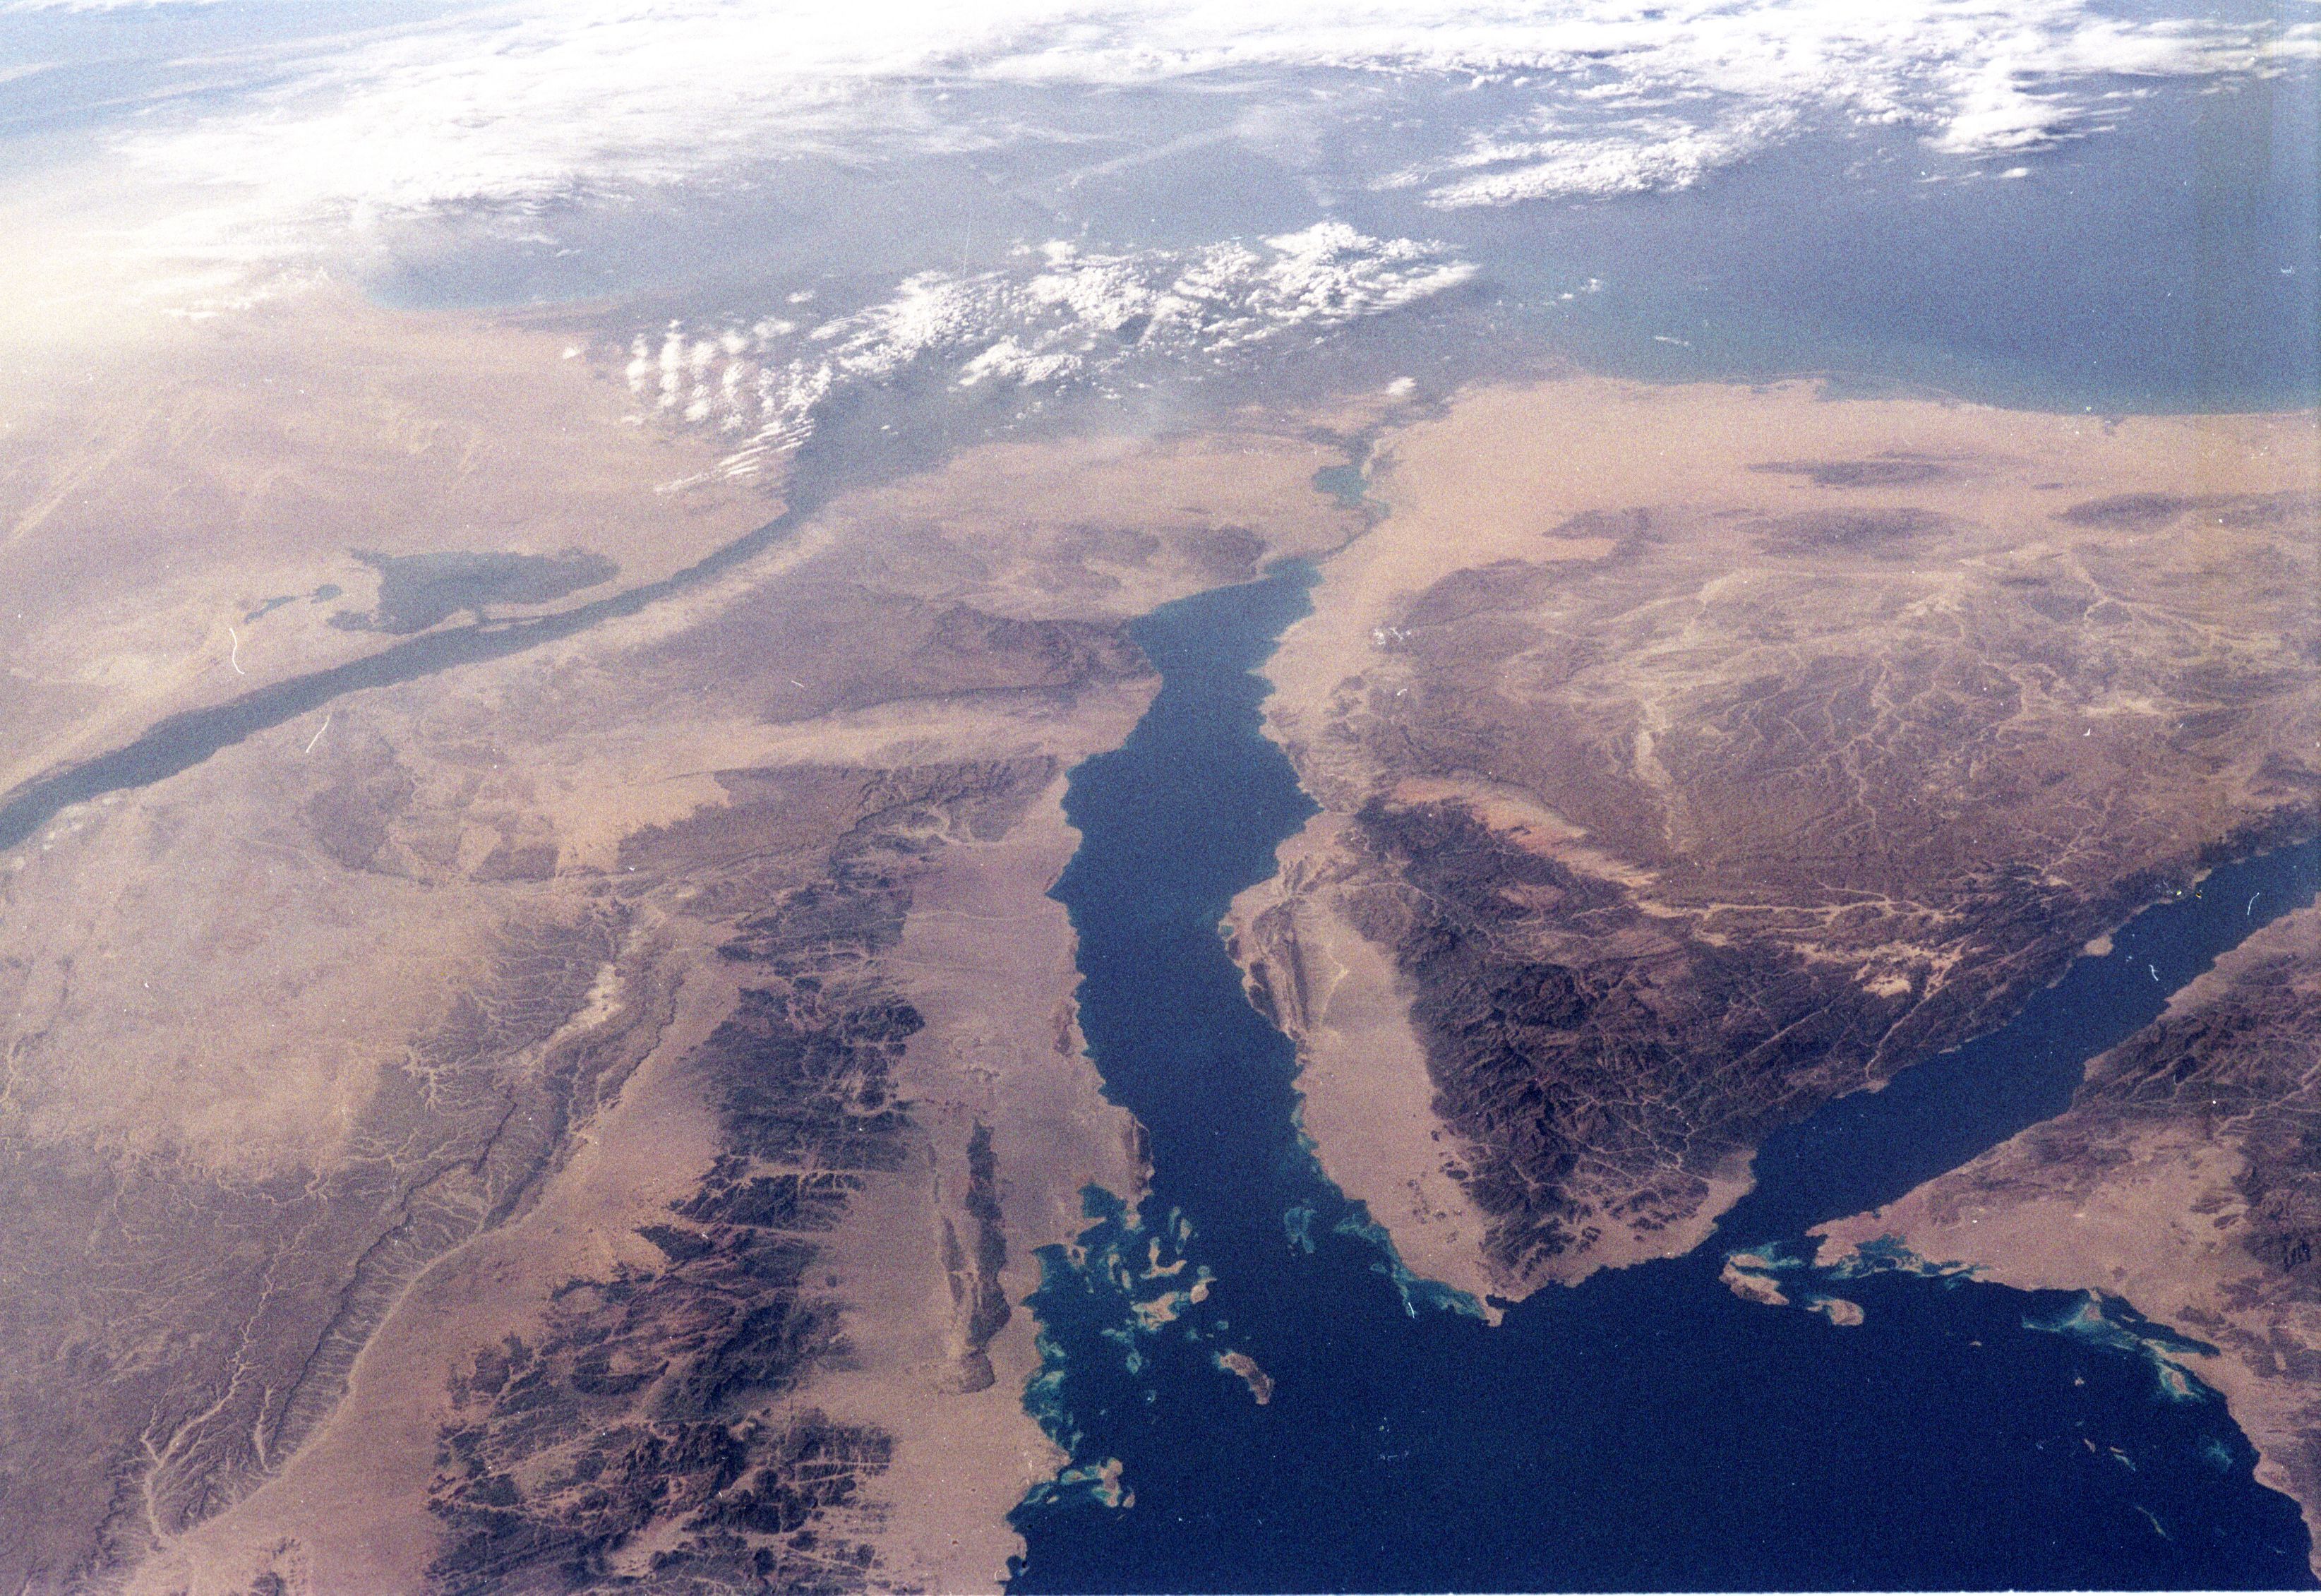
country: EGYPT
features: SINAI, NILE RIVER DELTA
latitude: 29.0
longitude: 33.0
